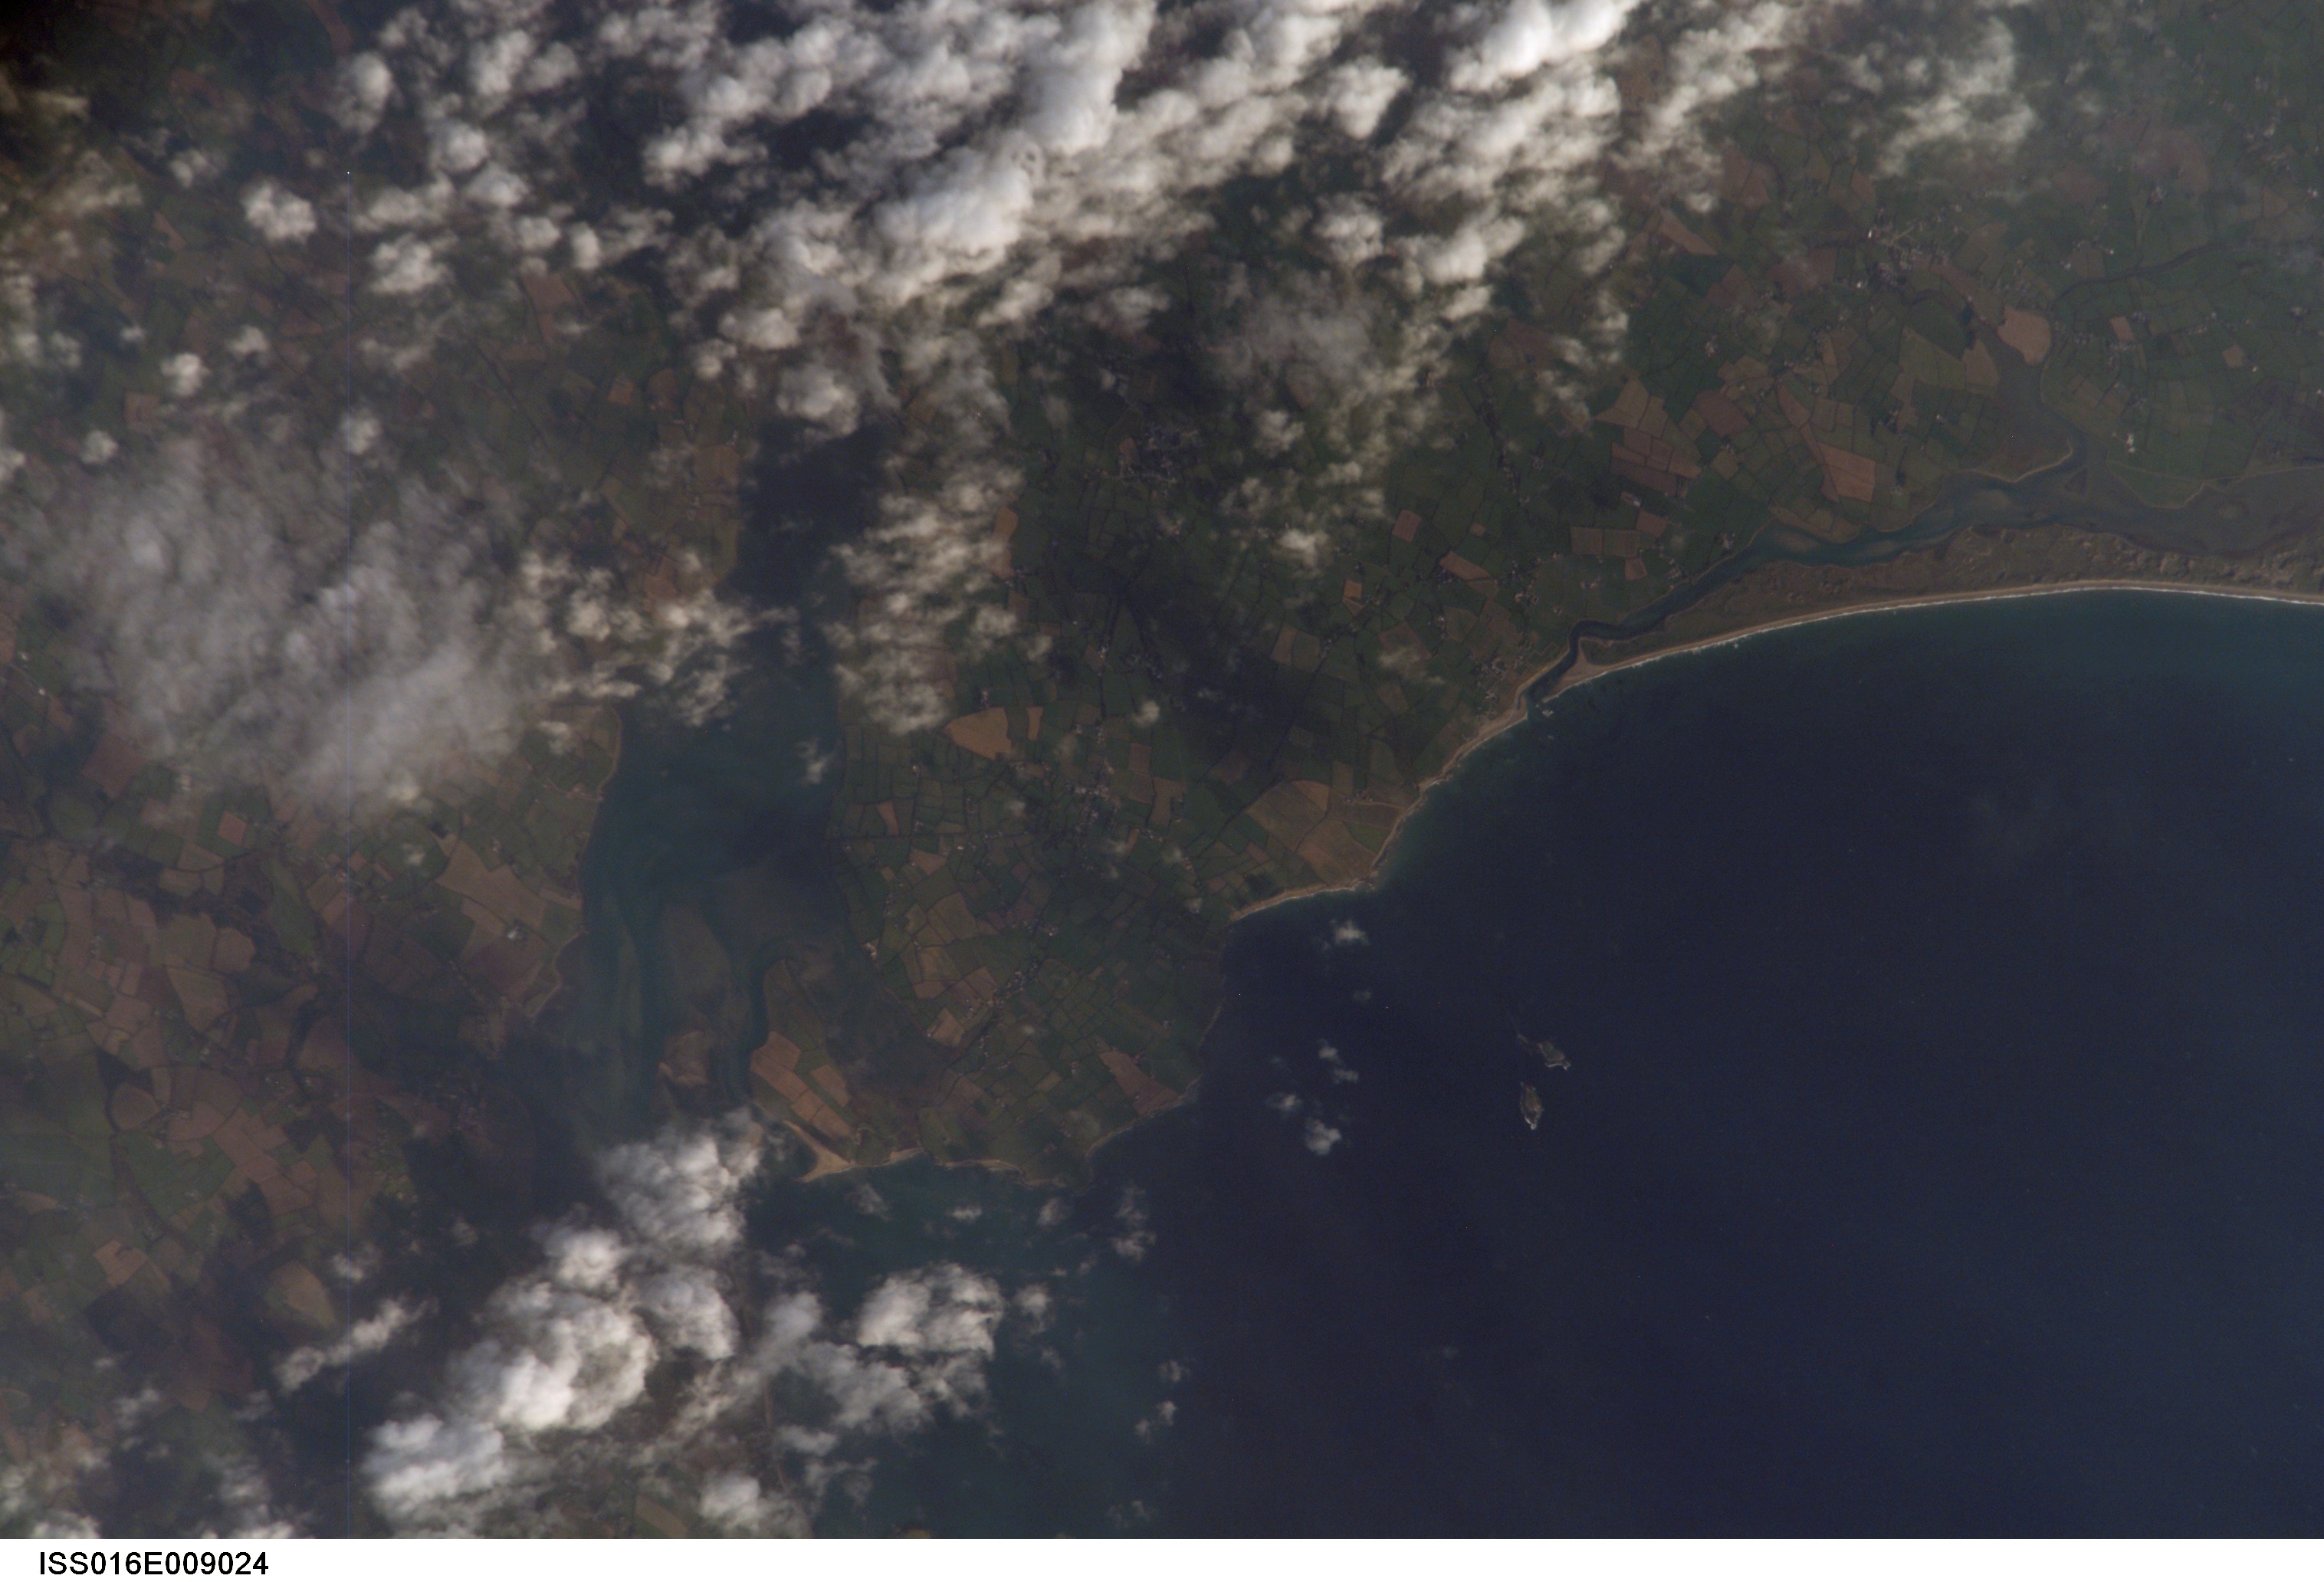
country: IRELAND
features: BANNOW B, BANNOW, BALLYTEIGE B
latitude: 52.2
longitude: -6.7
